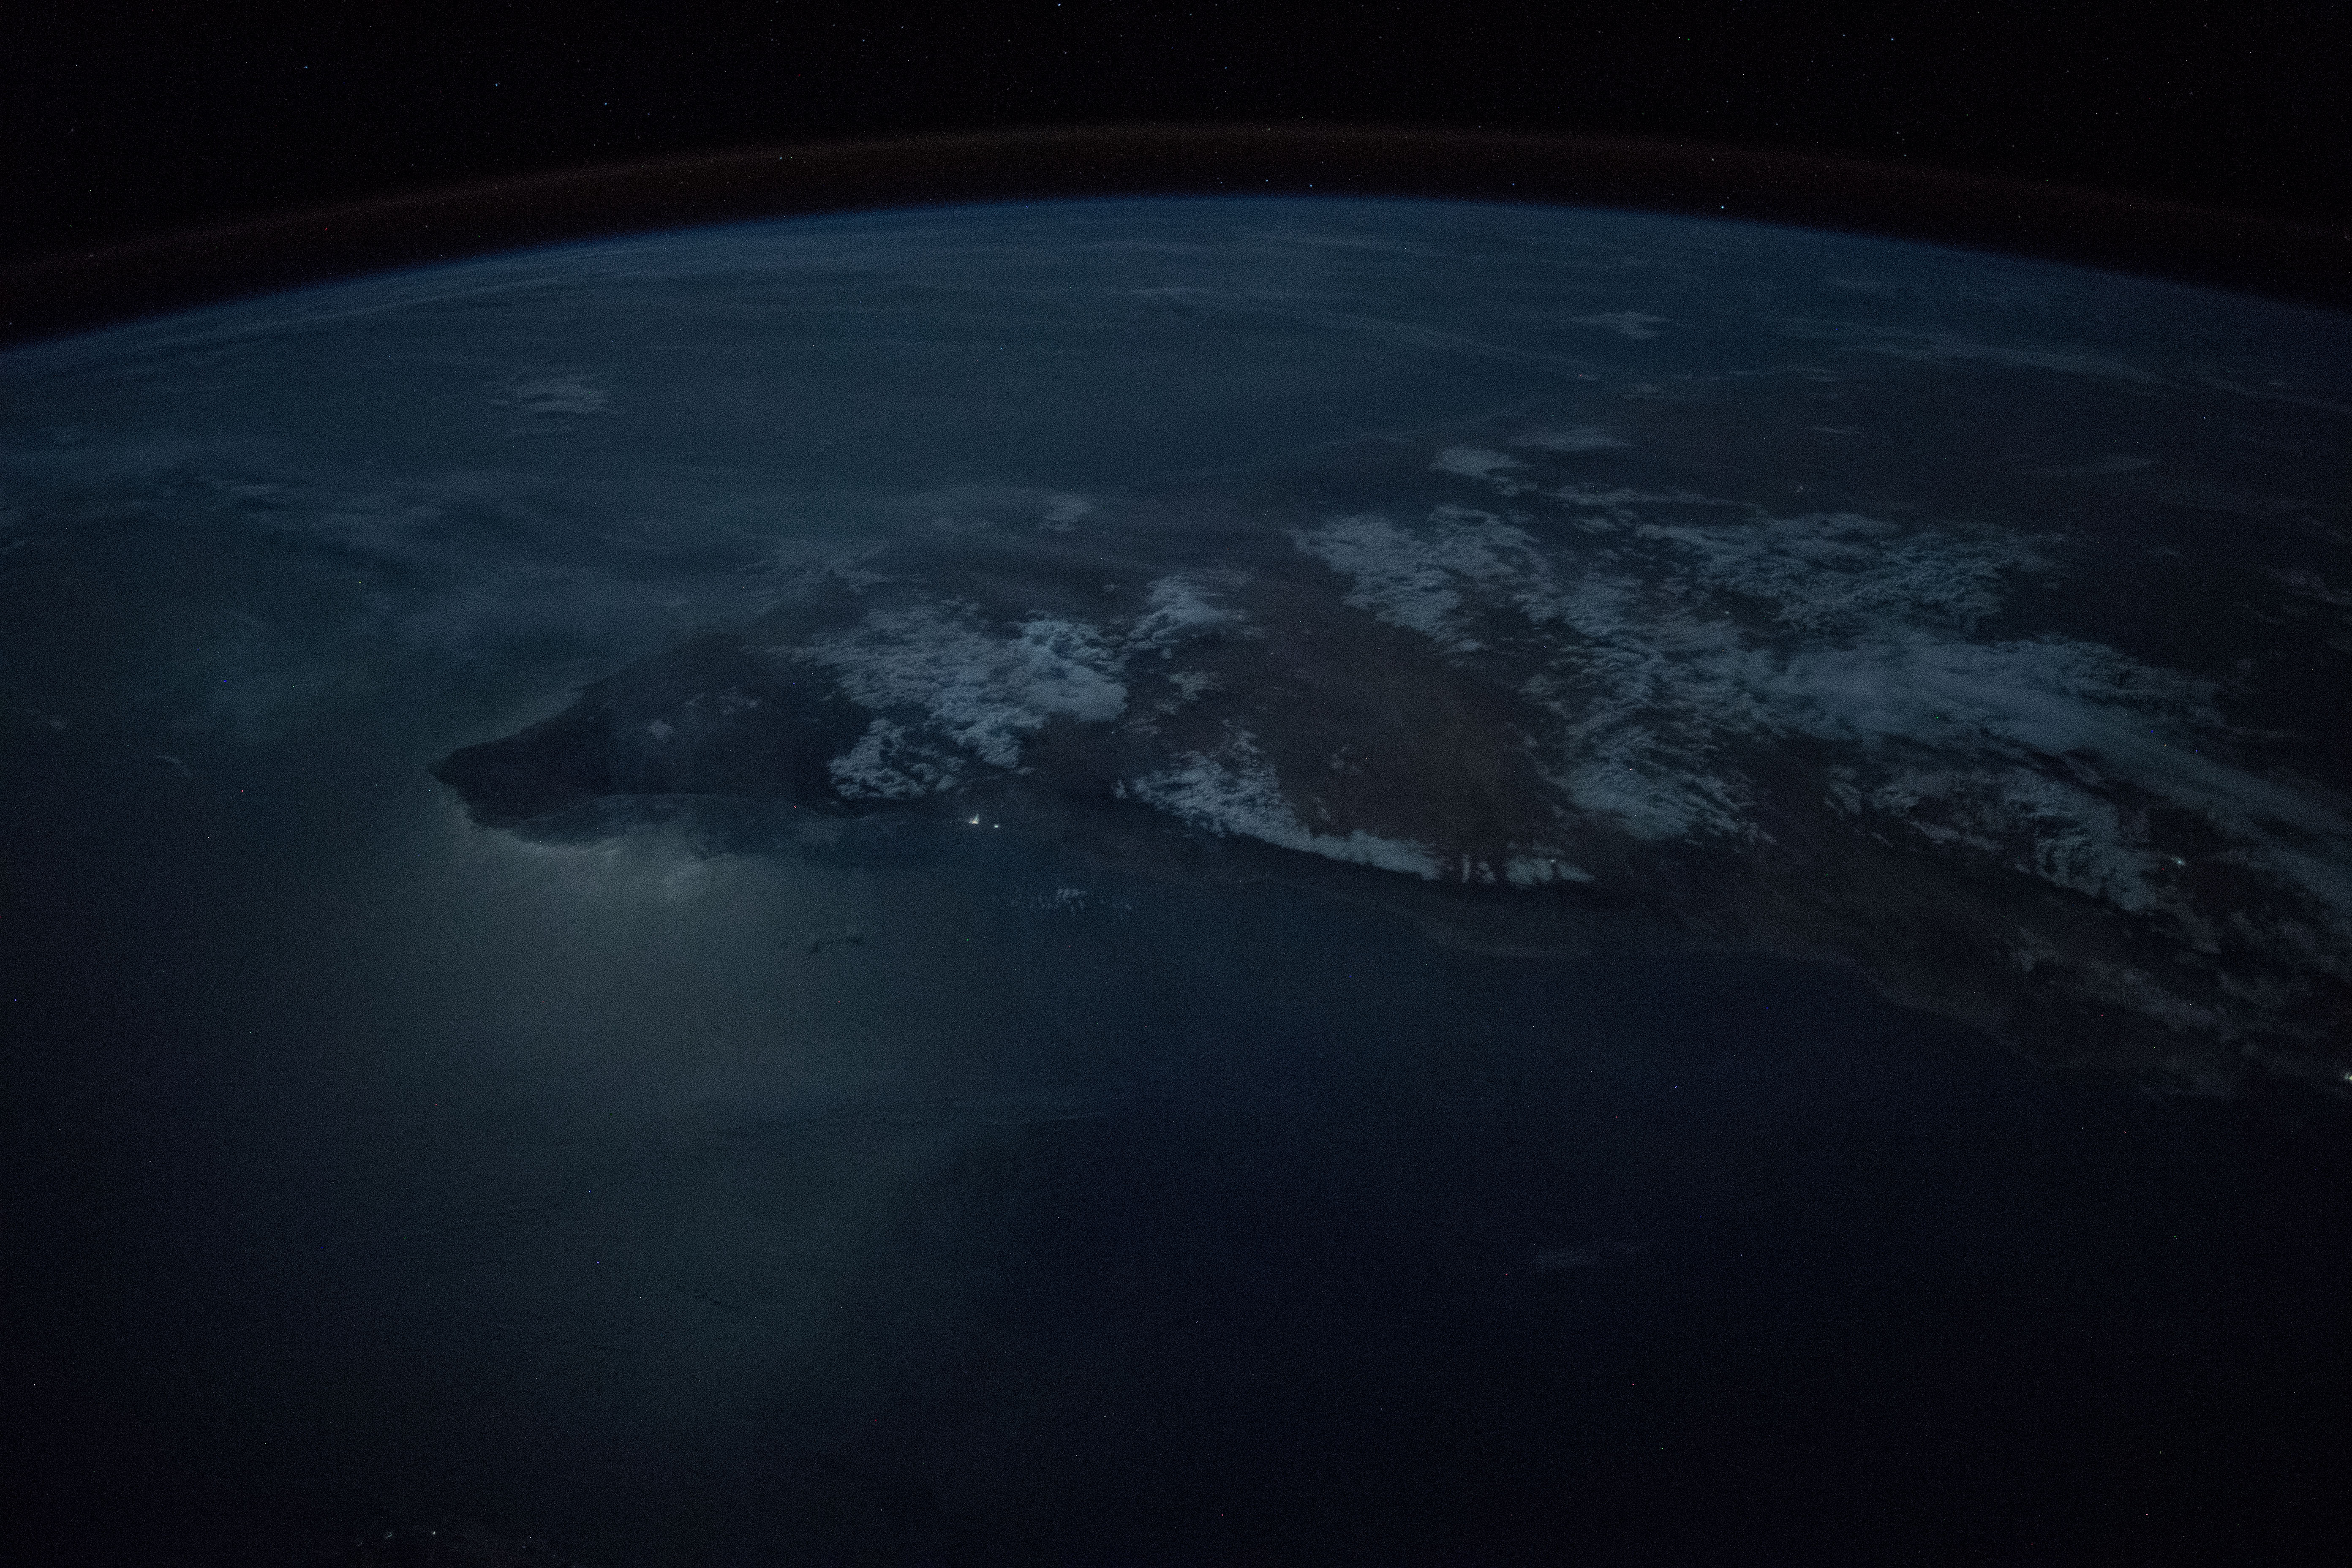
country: SOMALIA
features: OGO MOUNTAINS, COAST, GULF OF ADEN, NIGHT, EARTH LIMB
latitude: 11.0
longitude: 48.4
